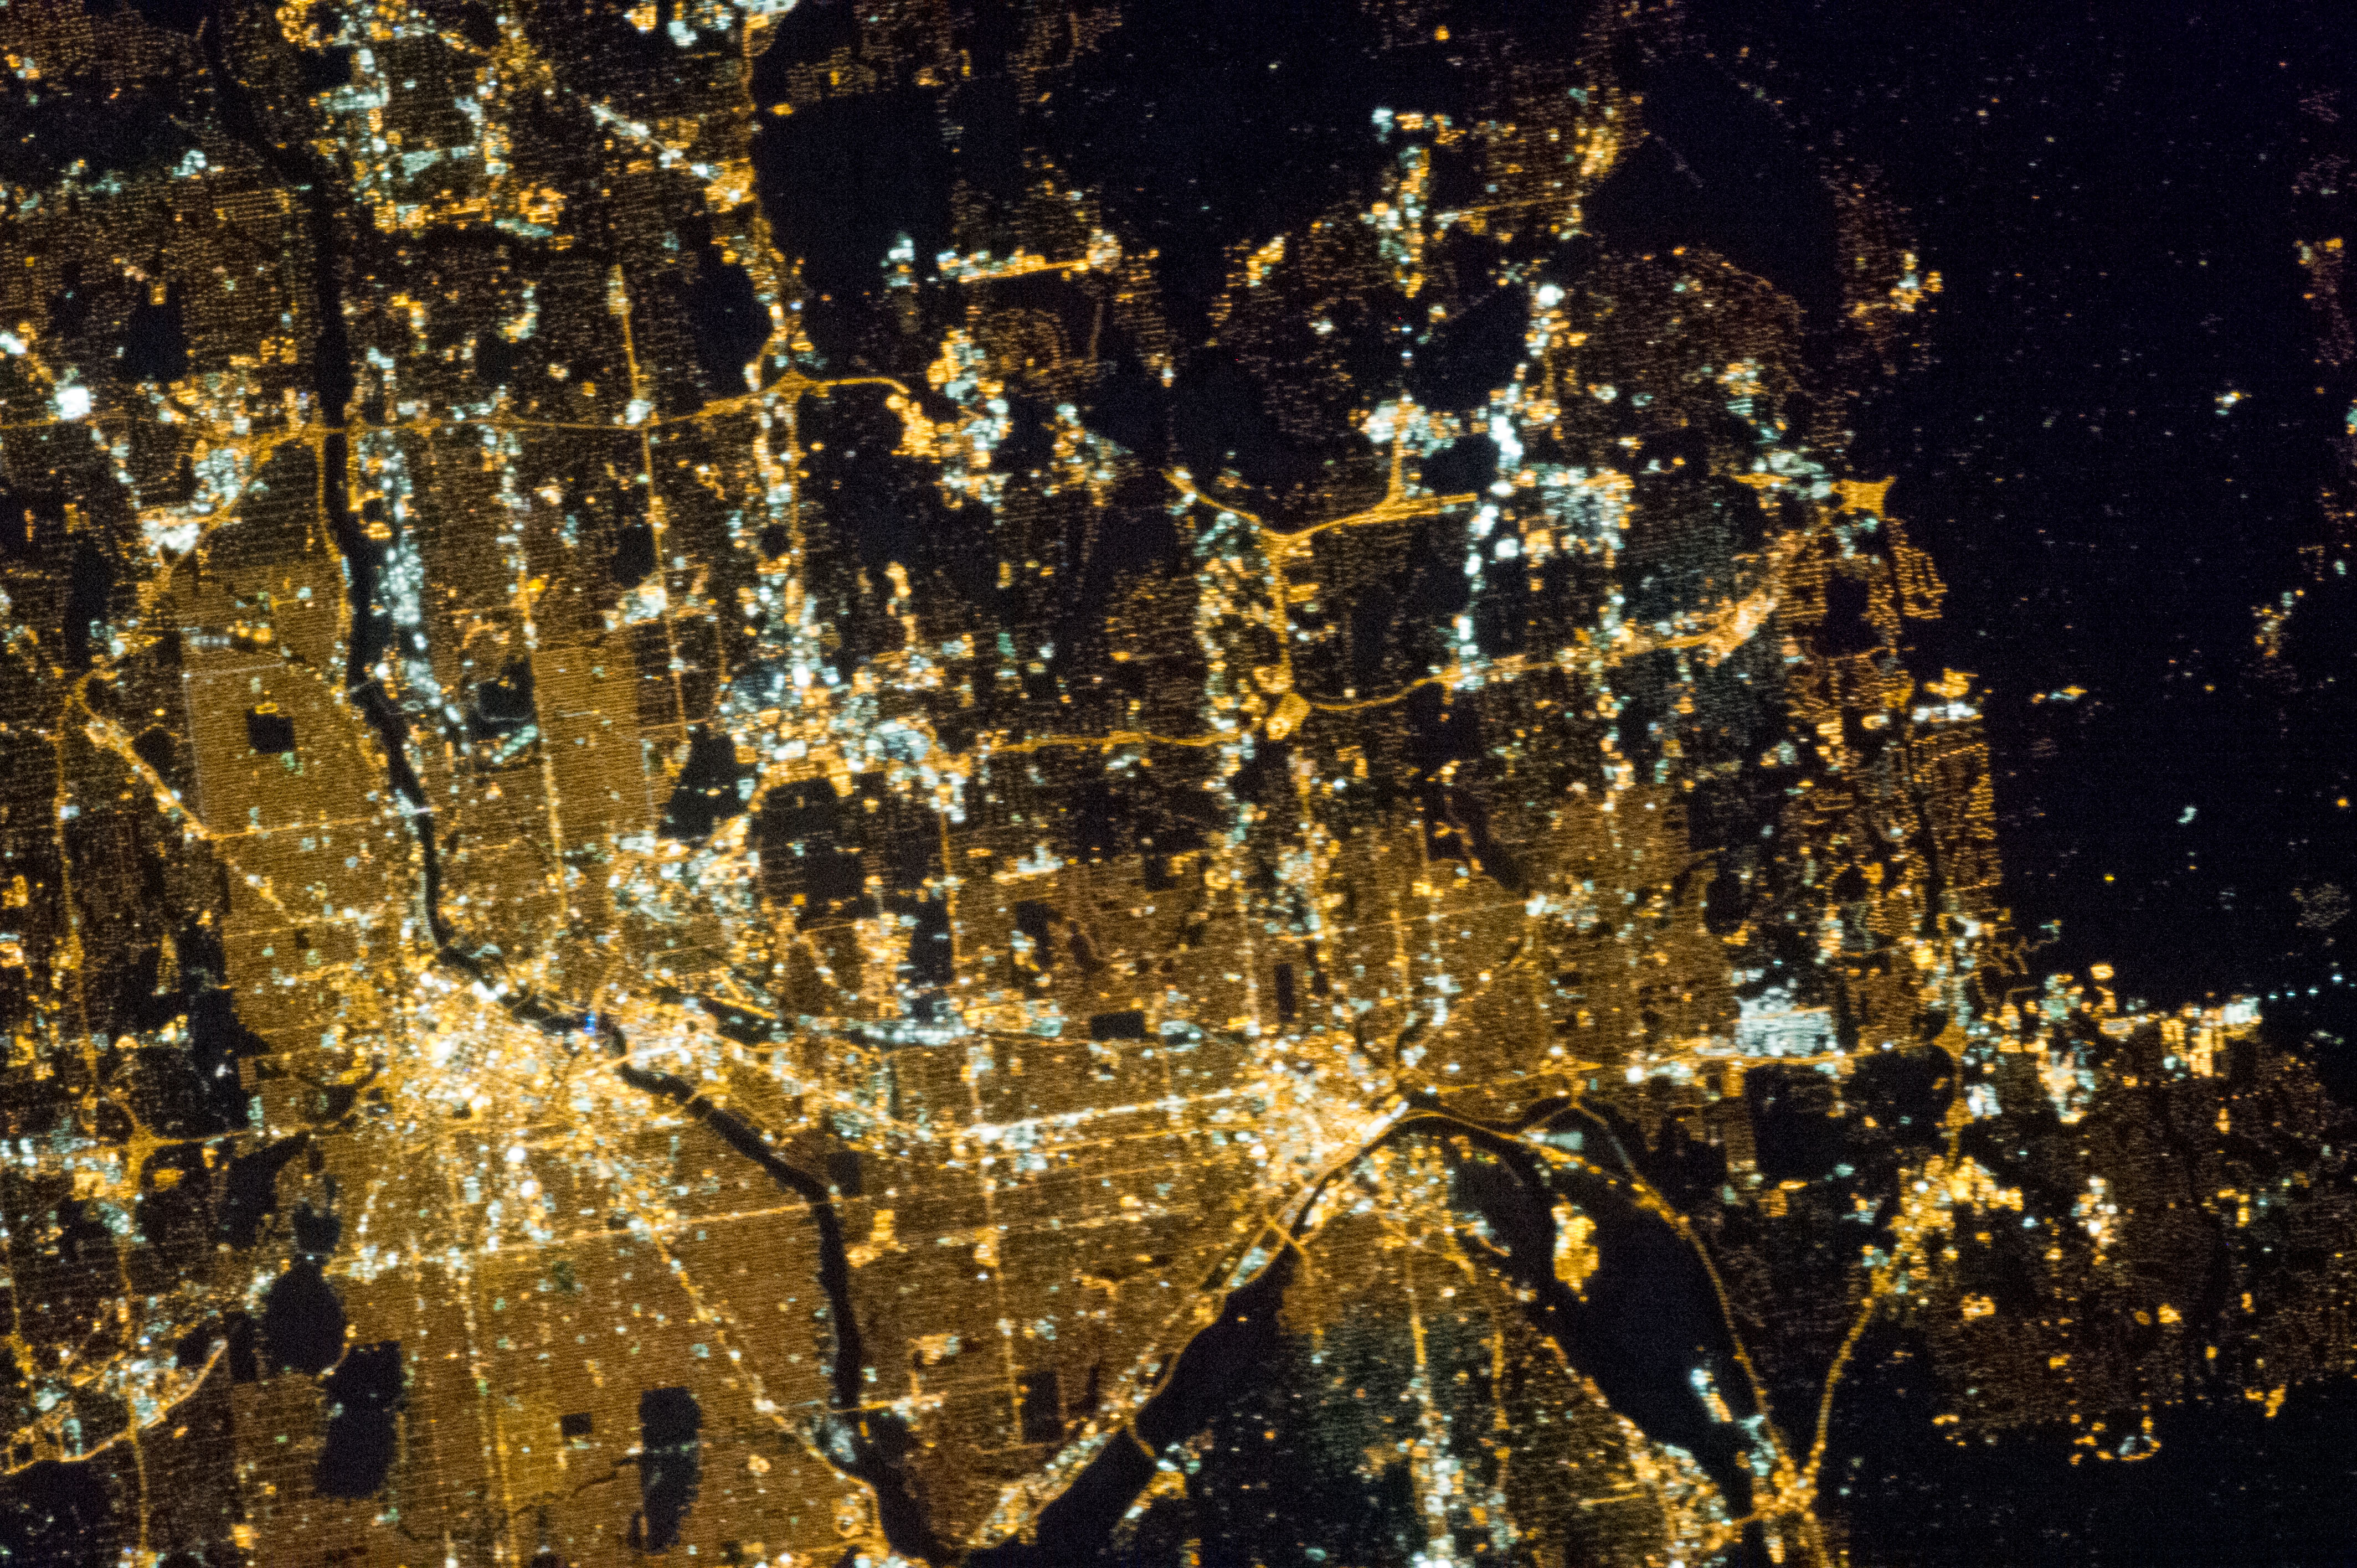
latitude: 45.0
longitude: -93.2
